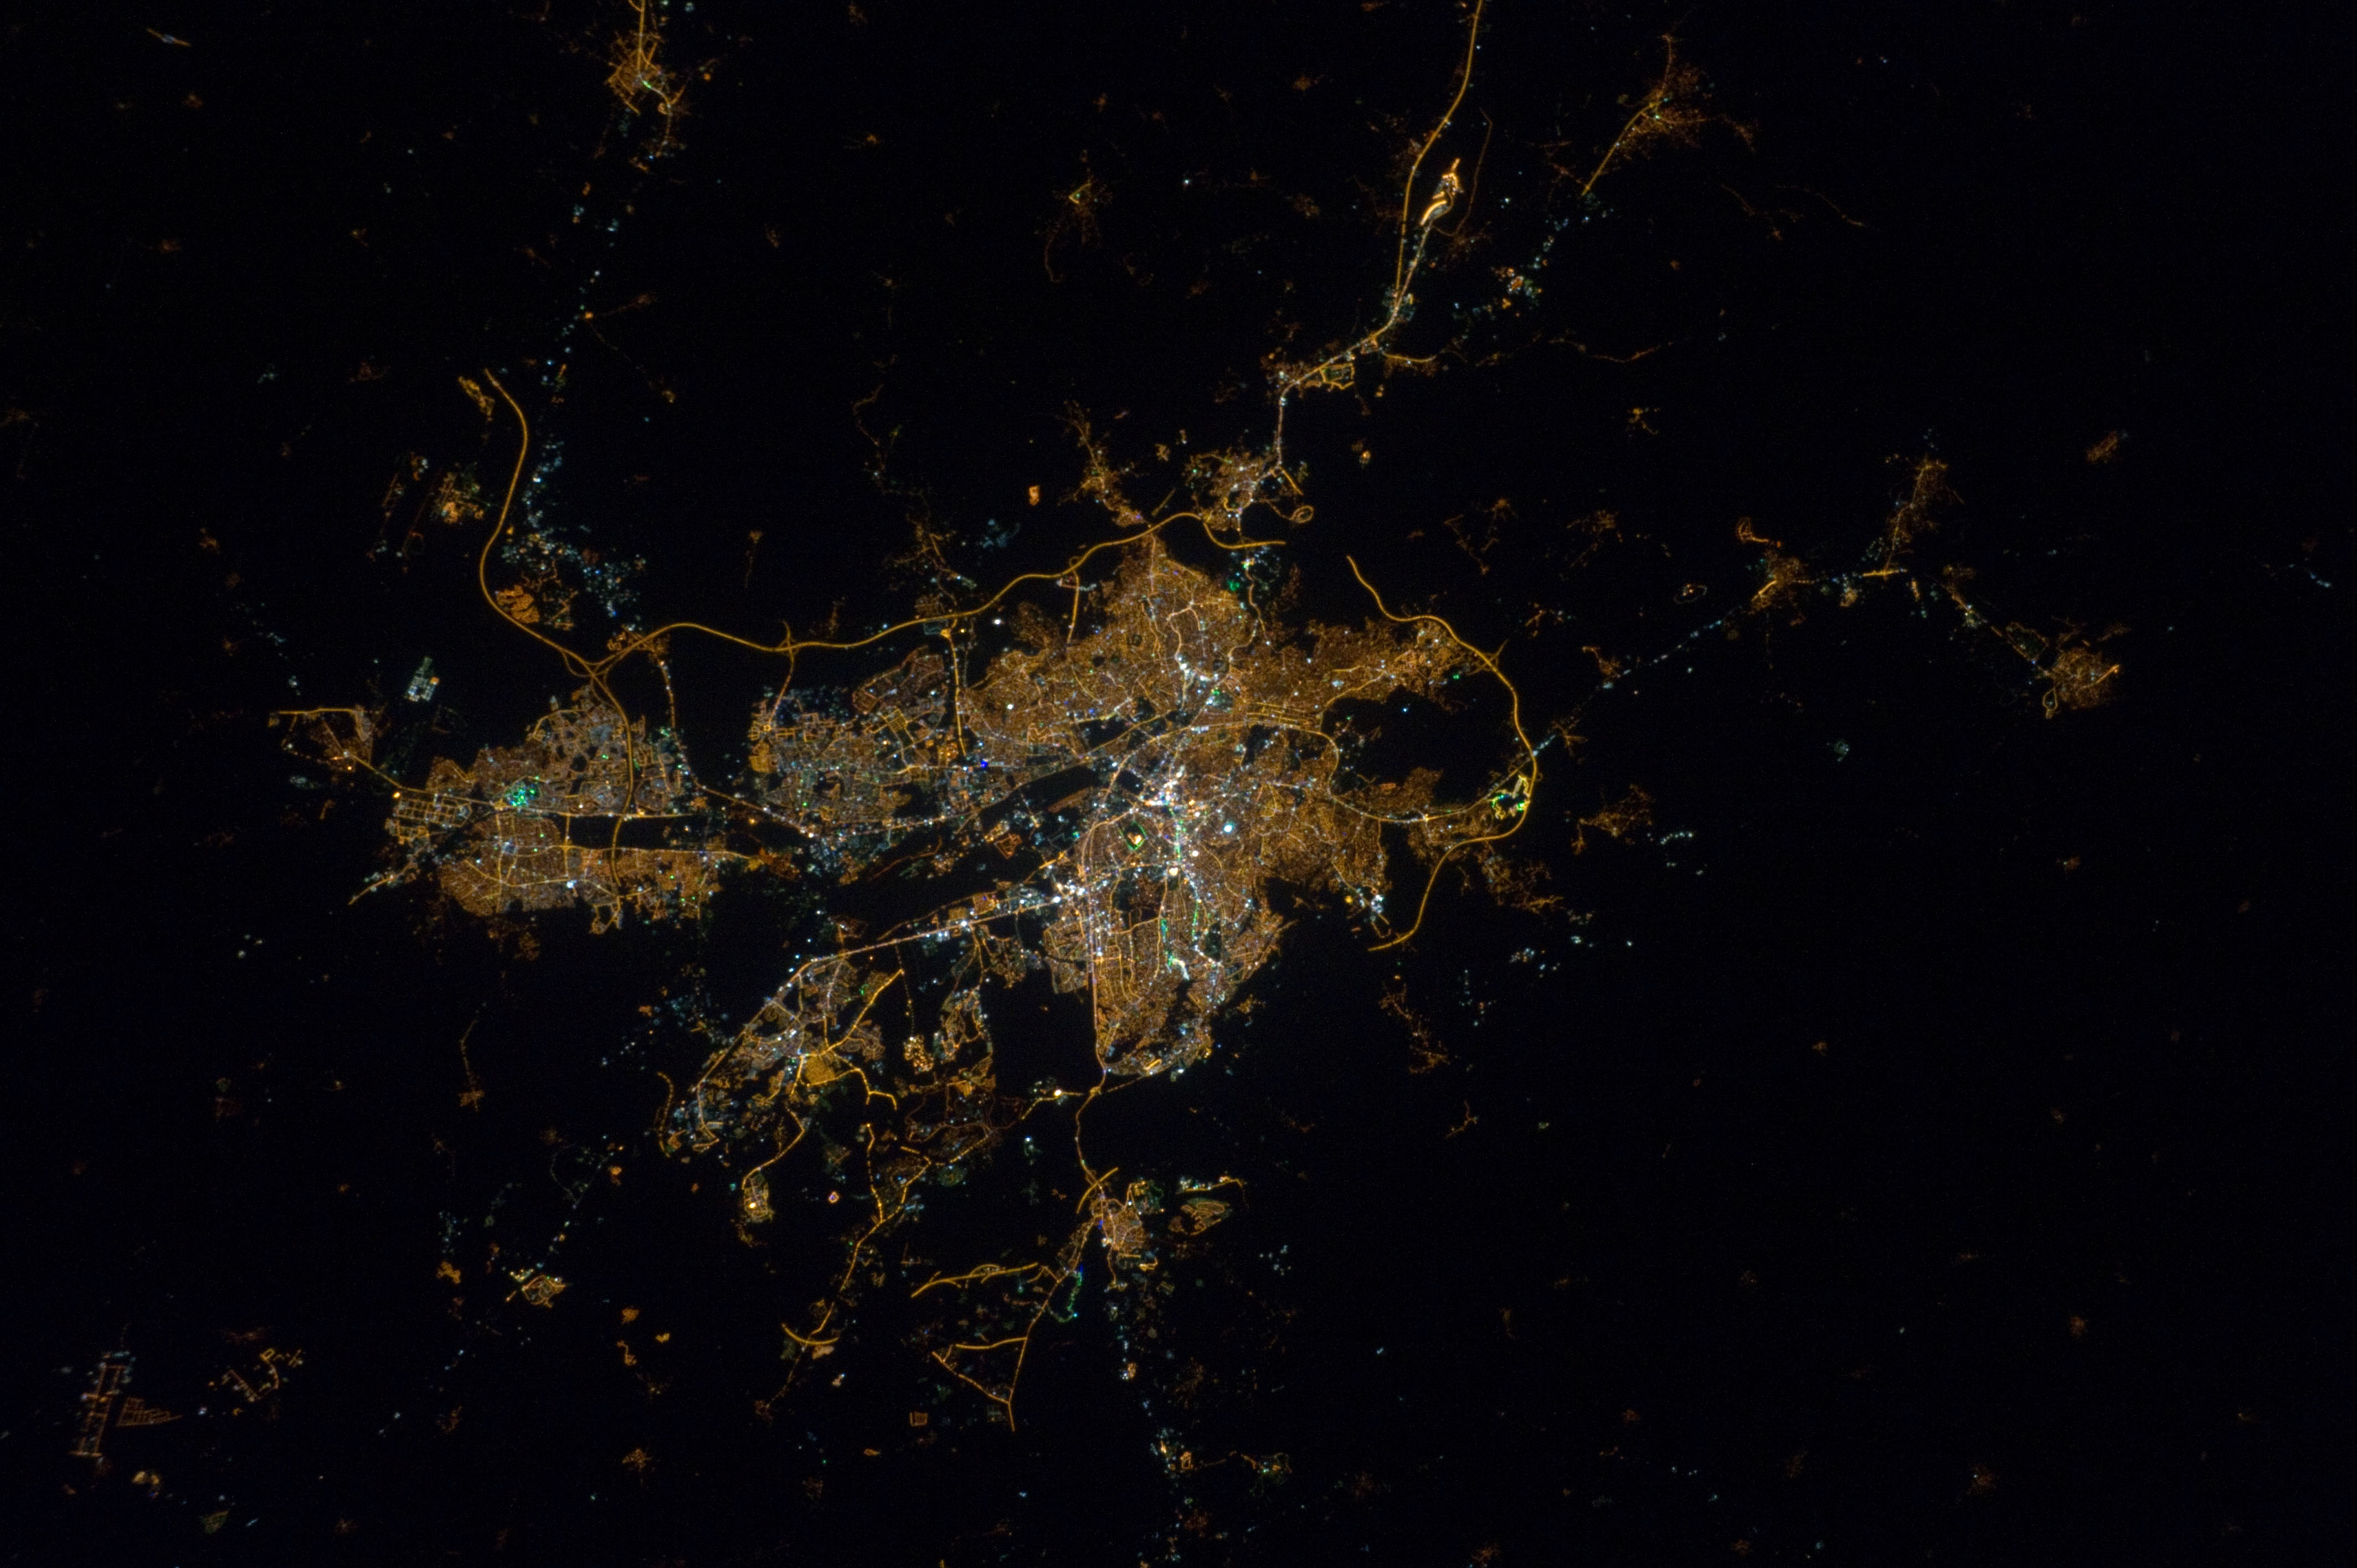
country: TURKEY
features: ANKARA AT NIGHT, ROADS
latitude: 39.9
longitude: 32.7
